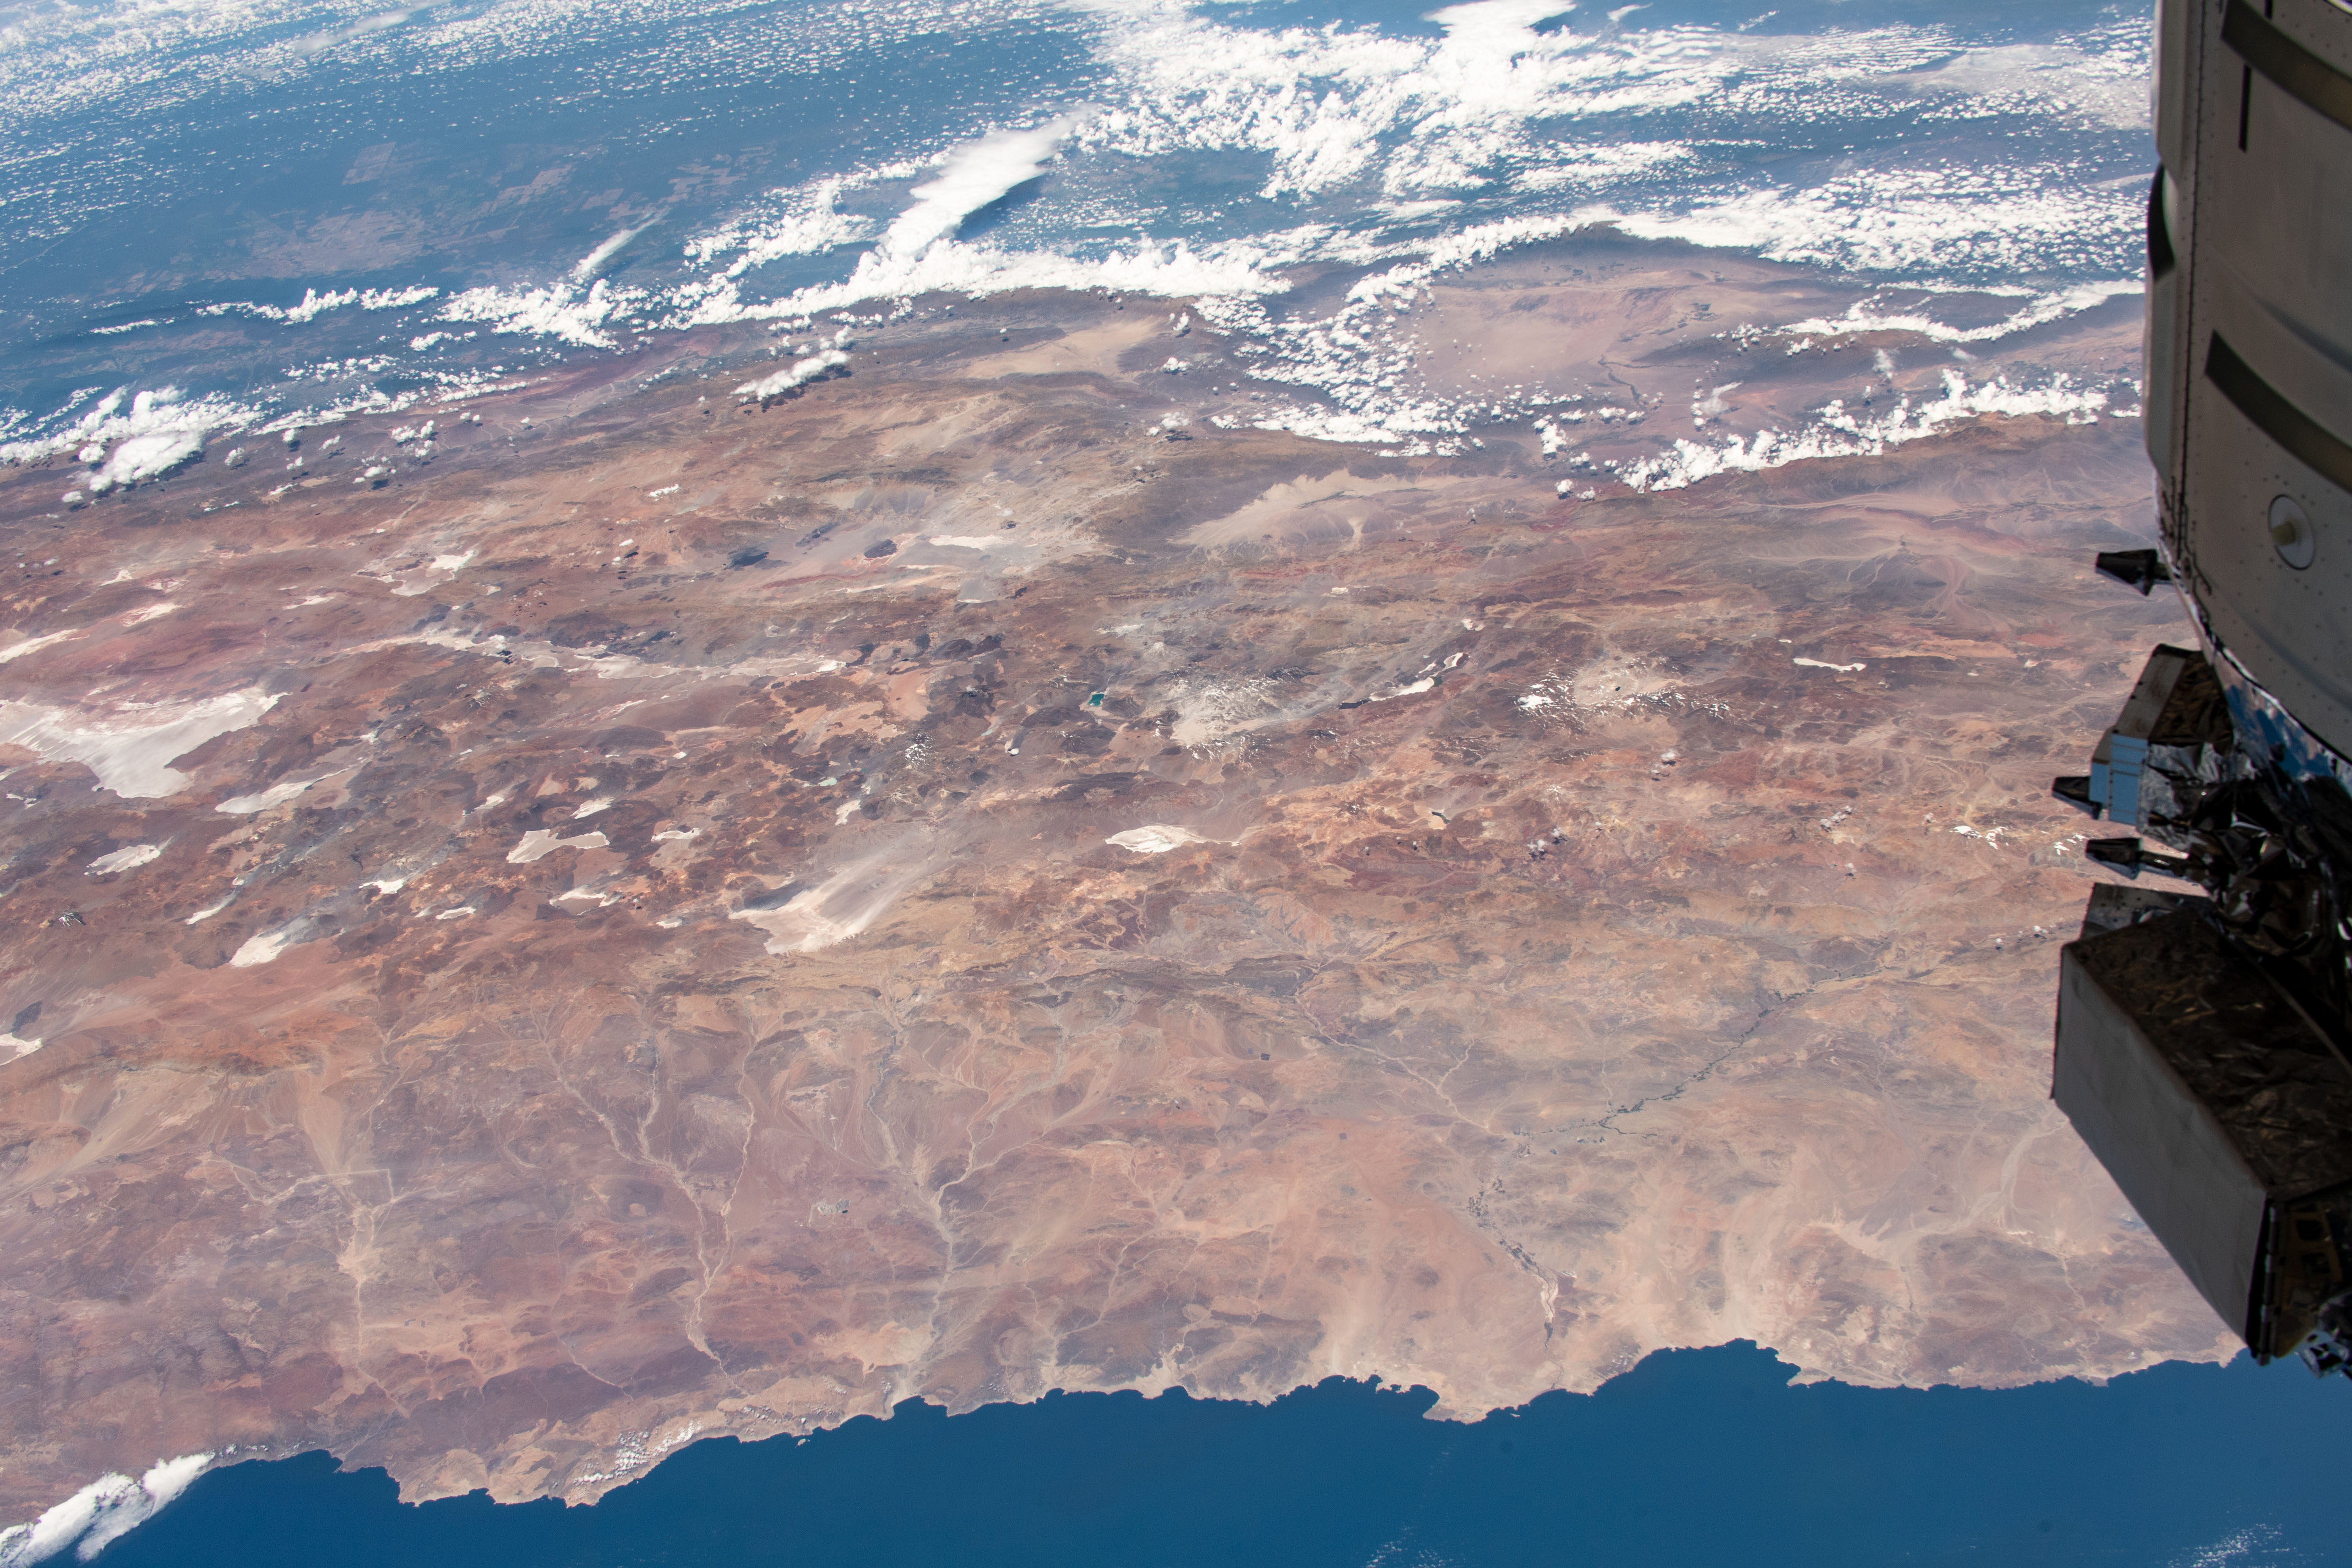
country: CHILE
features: THE ANDES, DESIERTO DE ATACAMA DESERT, PARQUE NACIONAL NEVADO TRES CRUCES, CHILE
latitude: -27.0
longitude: -68.5
